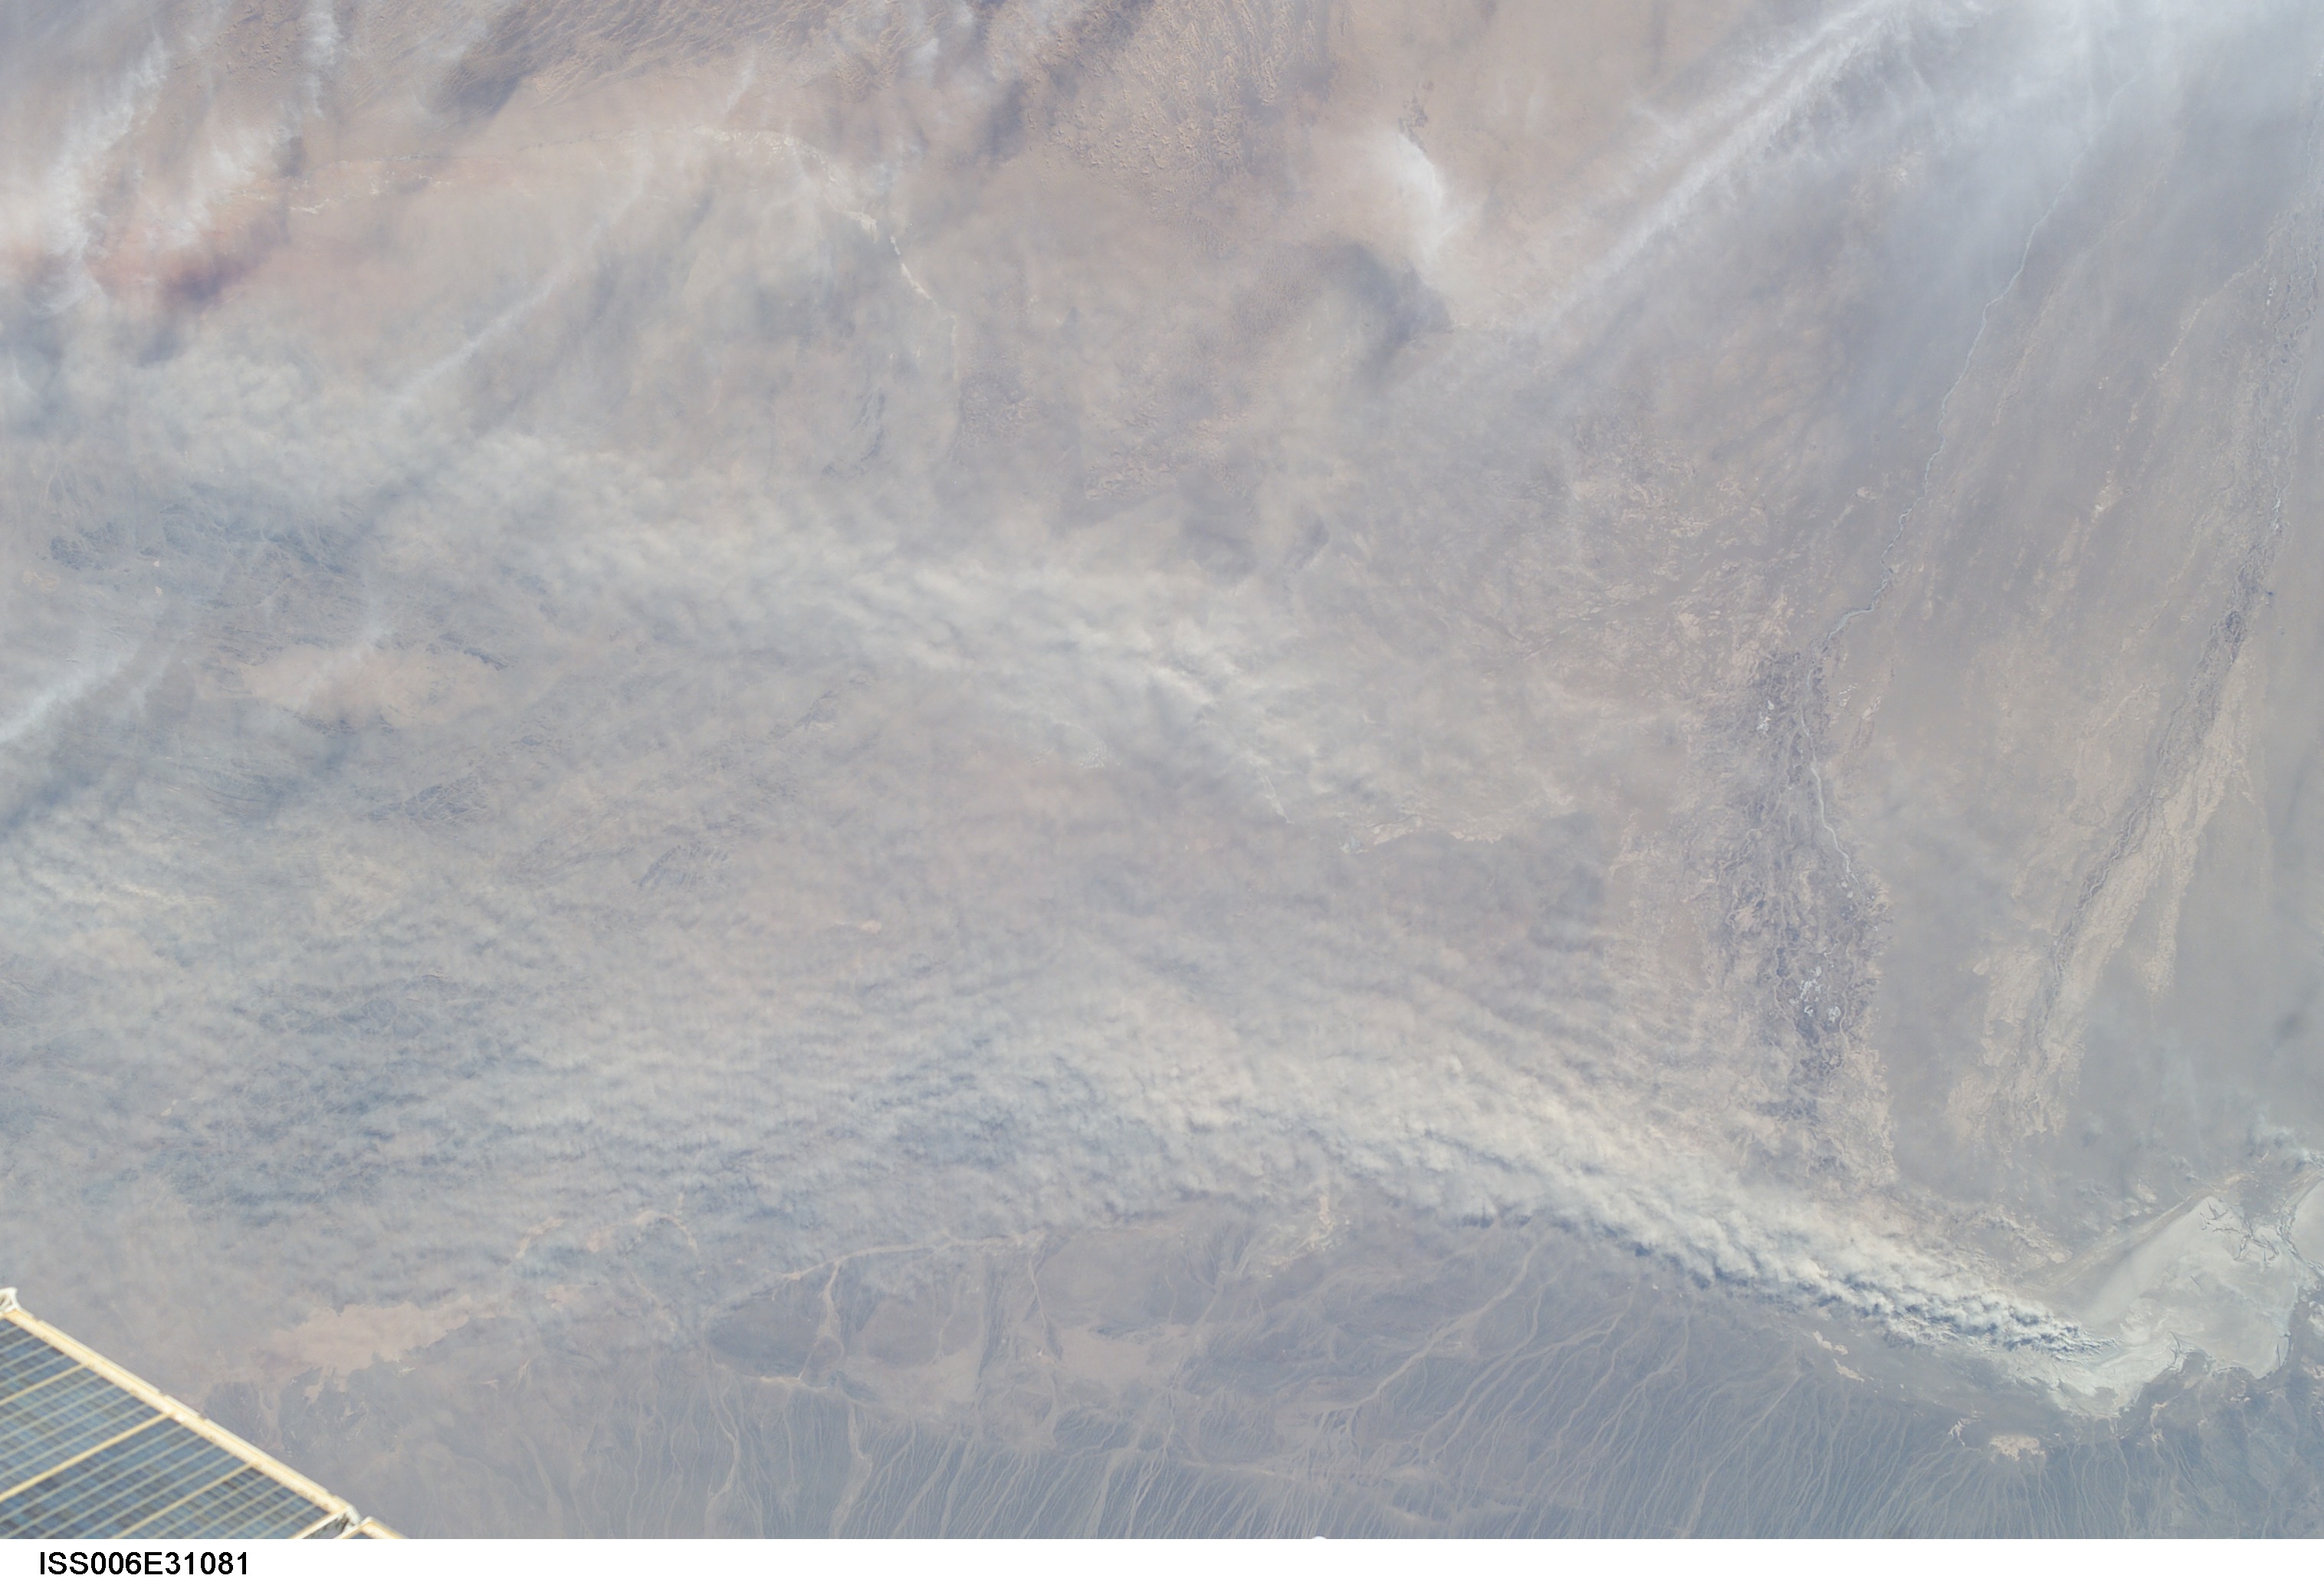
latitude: 42.0
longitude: 101.5
